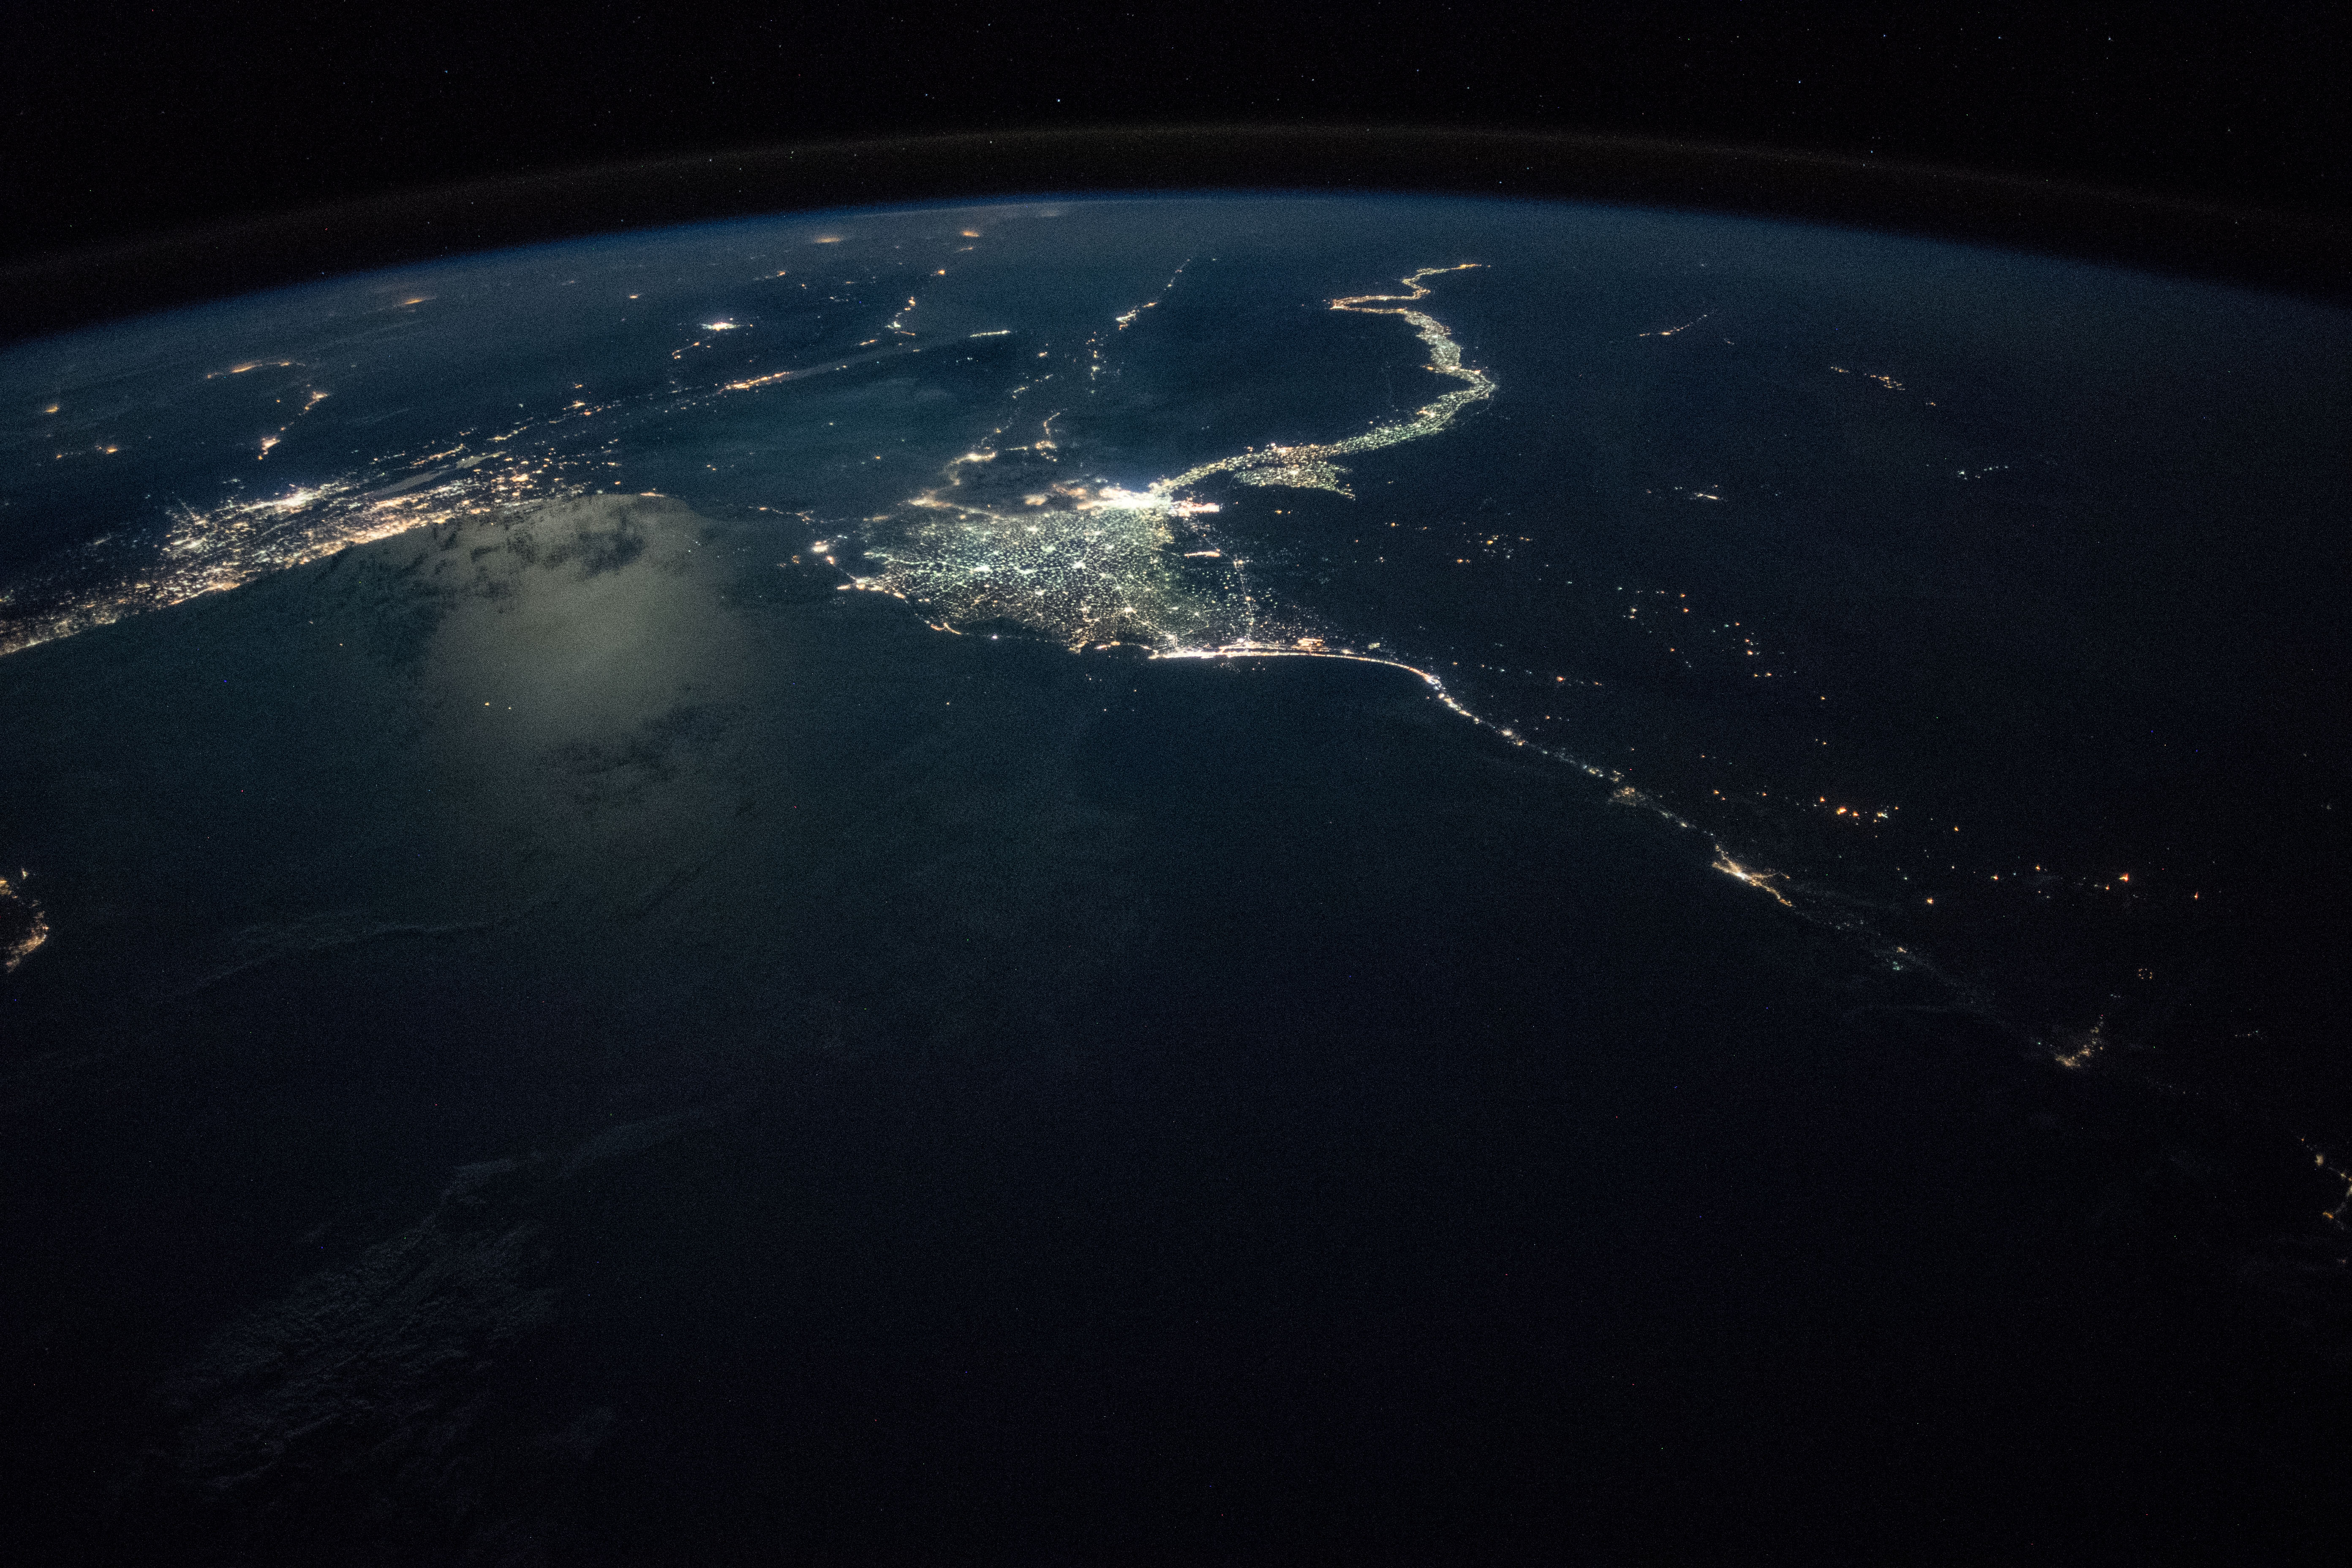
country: EGYPT
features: WESTERN DESERT, CAIRO CITY, GULF OF SUEZ, GULF OF AQABA, GAZA, JESURALEM, NILE DELTA, NILE RIVER, PORT SAID, MEDITERRANEAN SEA, NIGHT, EARTH LIMB
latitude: 32.1
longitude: 29.8
